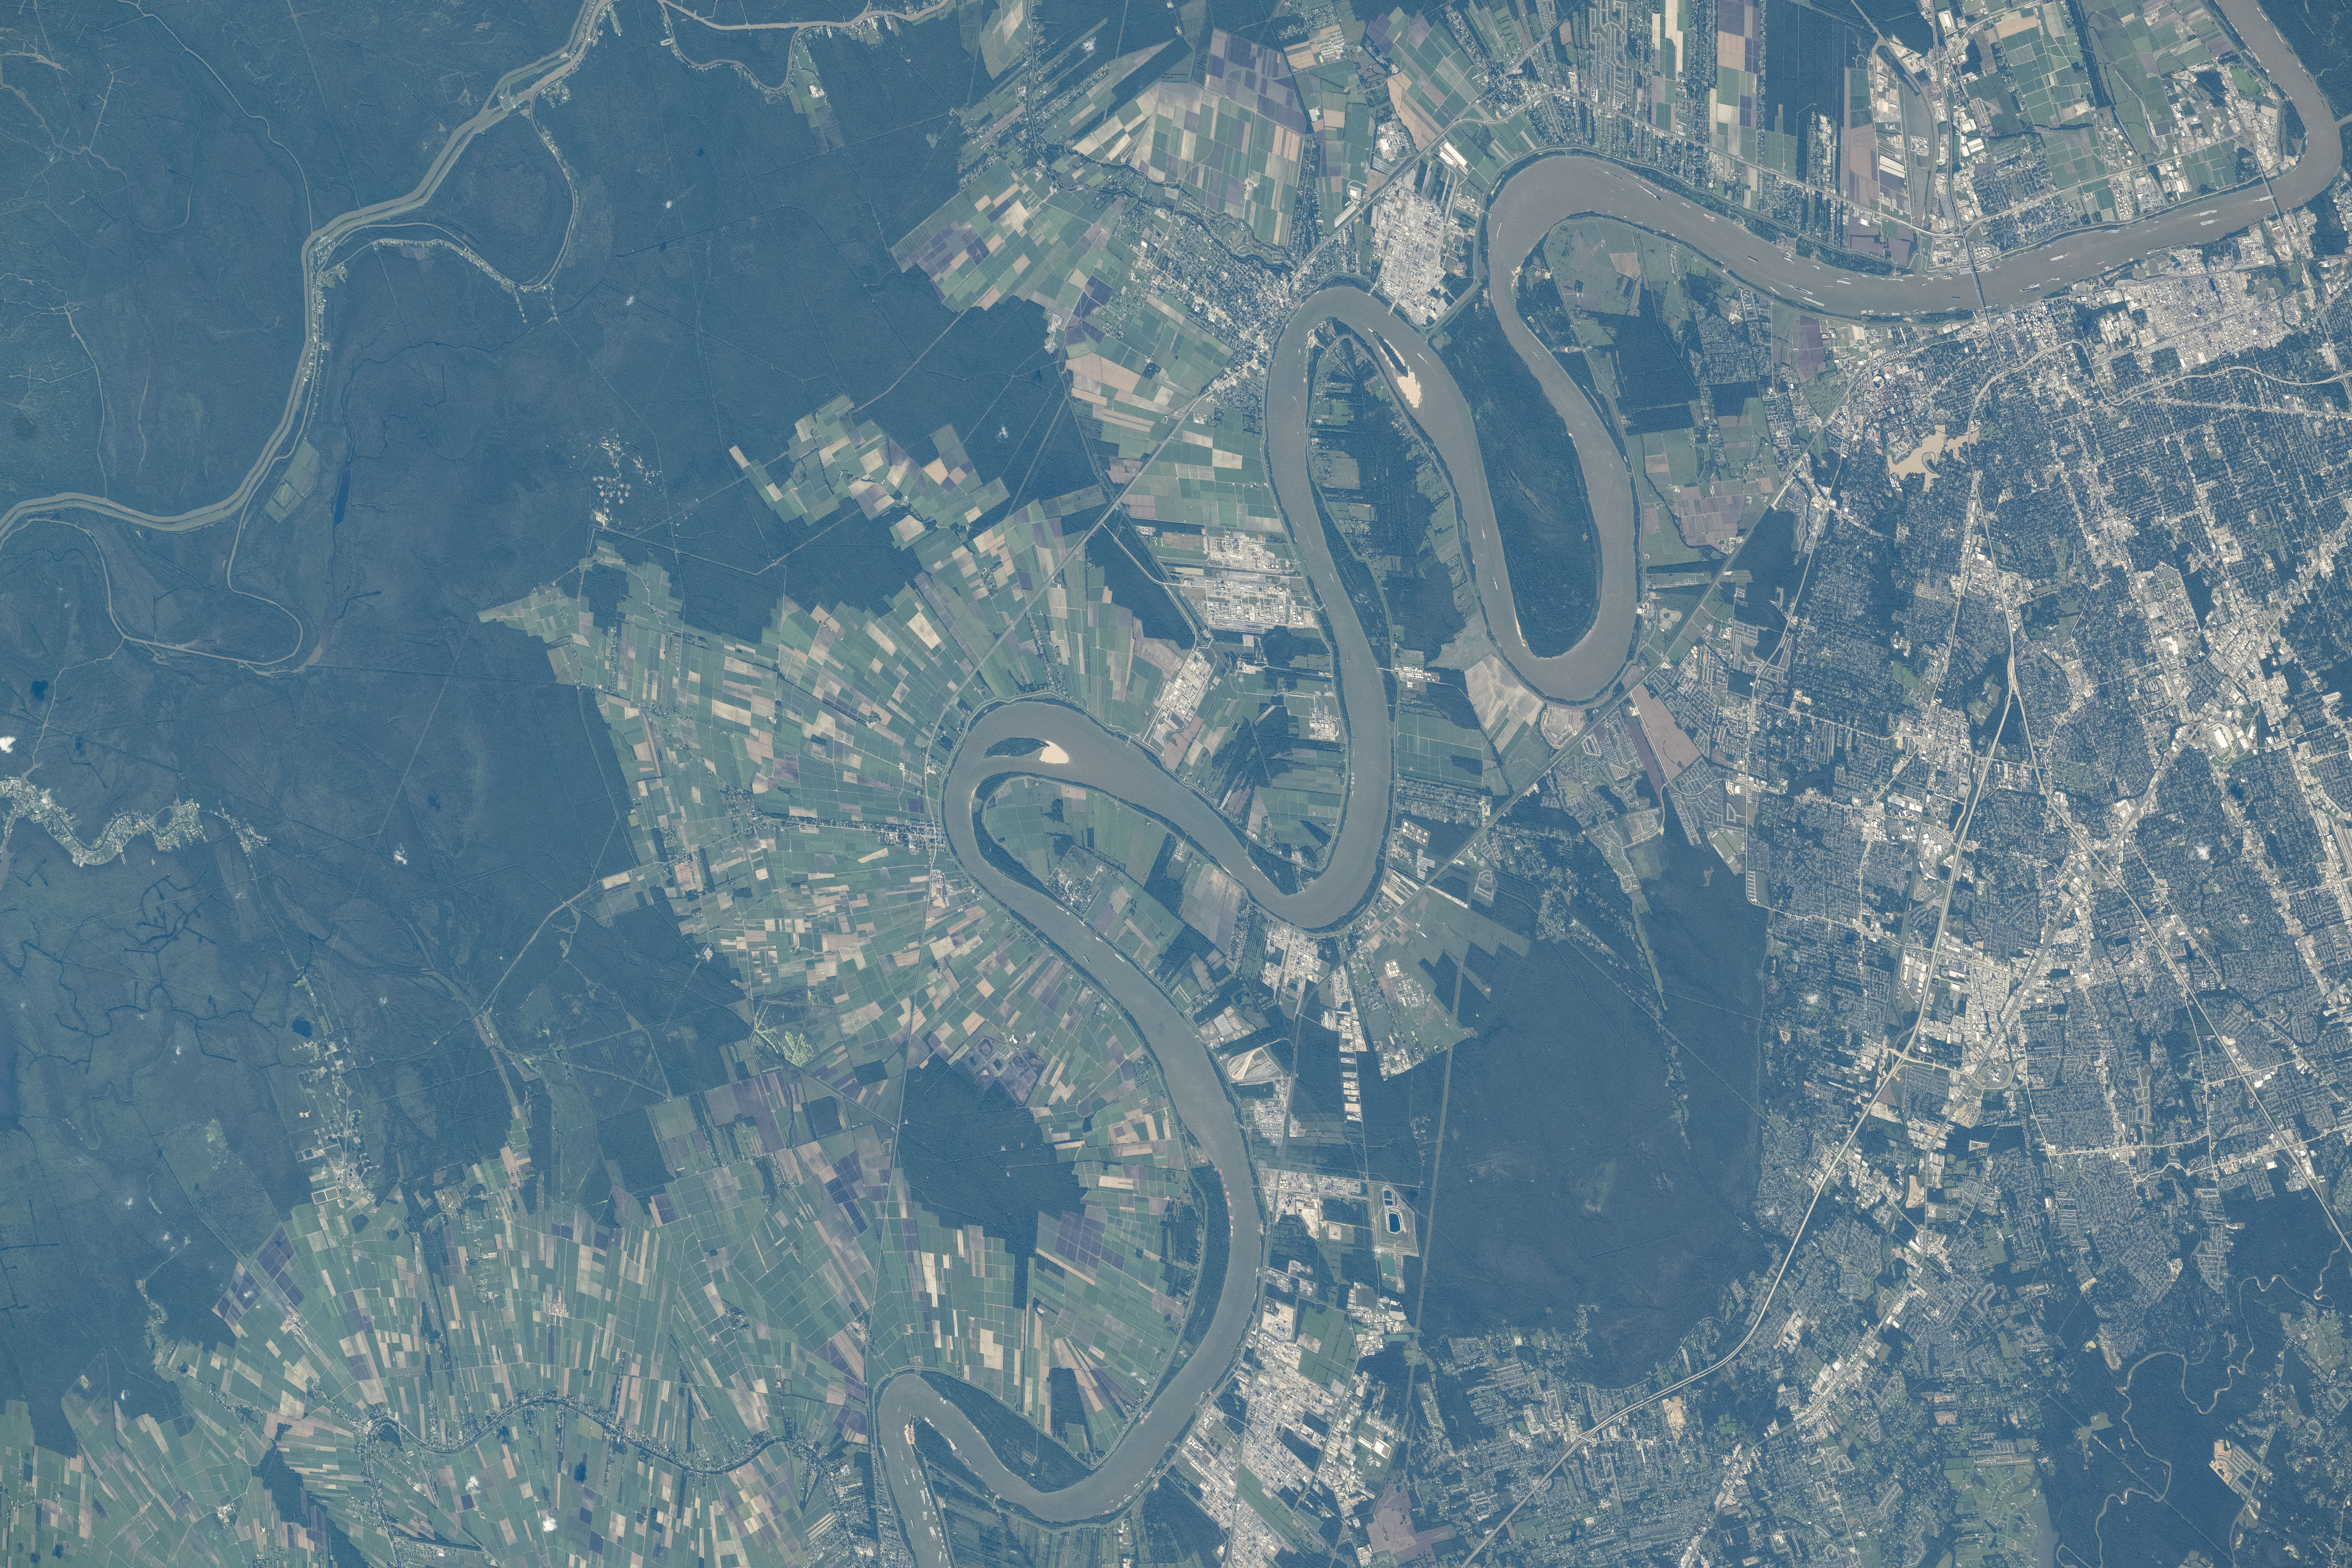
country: USA-LOUISIANA
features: MISSISSIPPI RIVER, AGRICULTURE, BAYOU, RIVER, LITTE TENSAS BAYOU, PORT ALLEN LOCK
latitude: 30.2
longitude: -91.2
